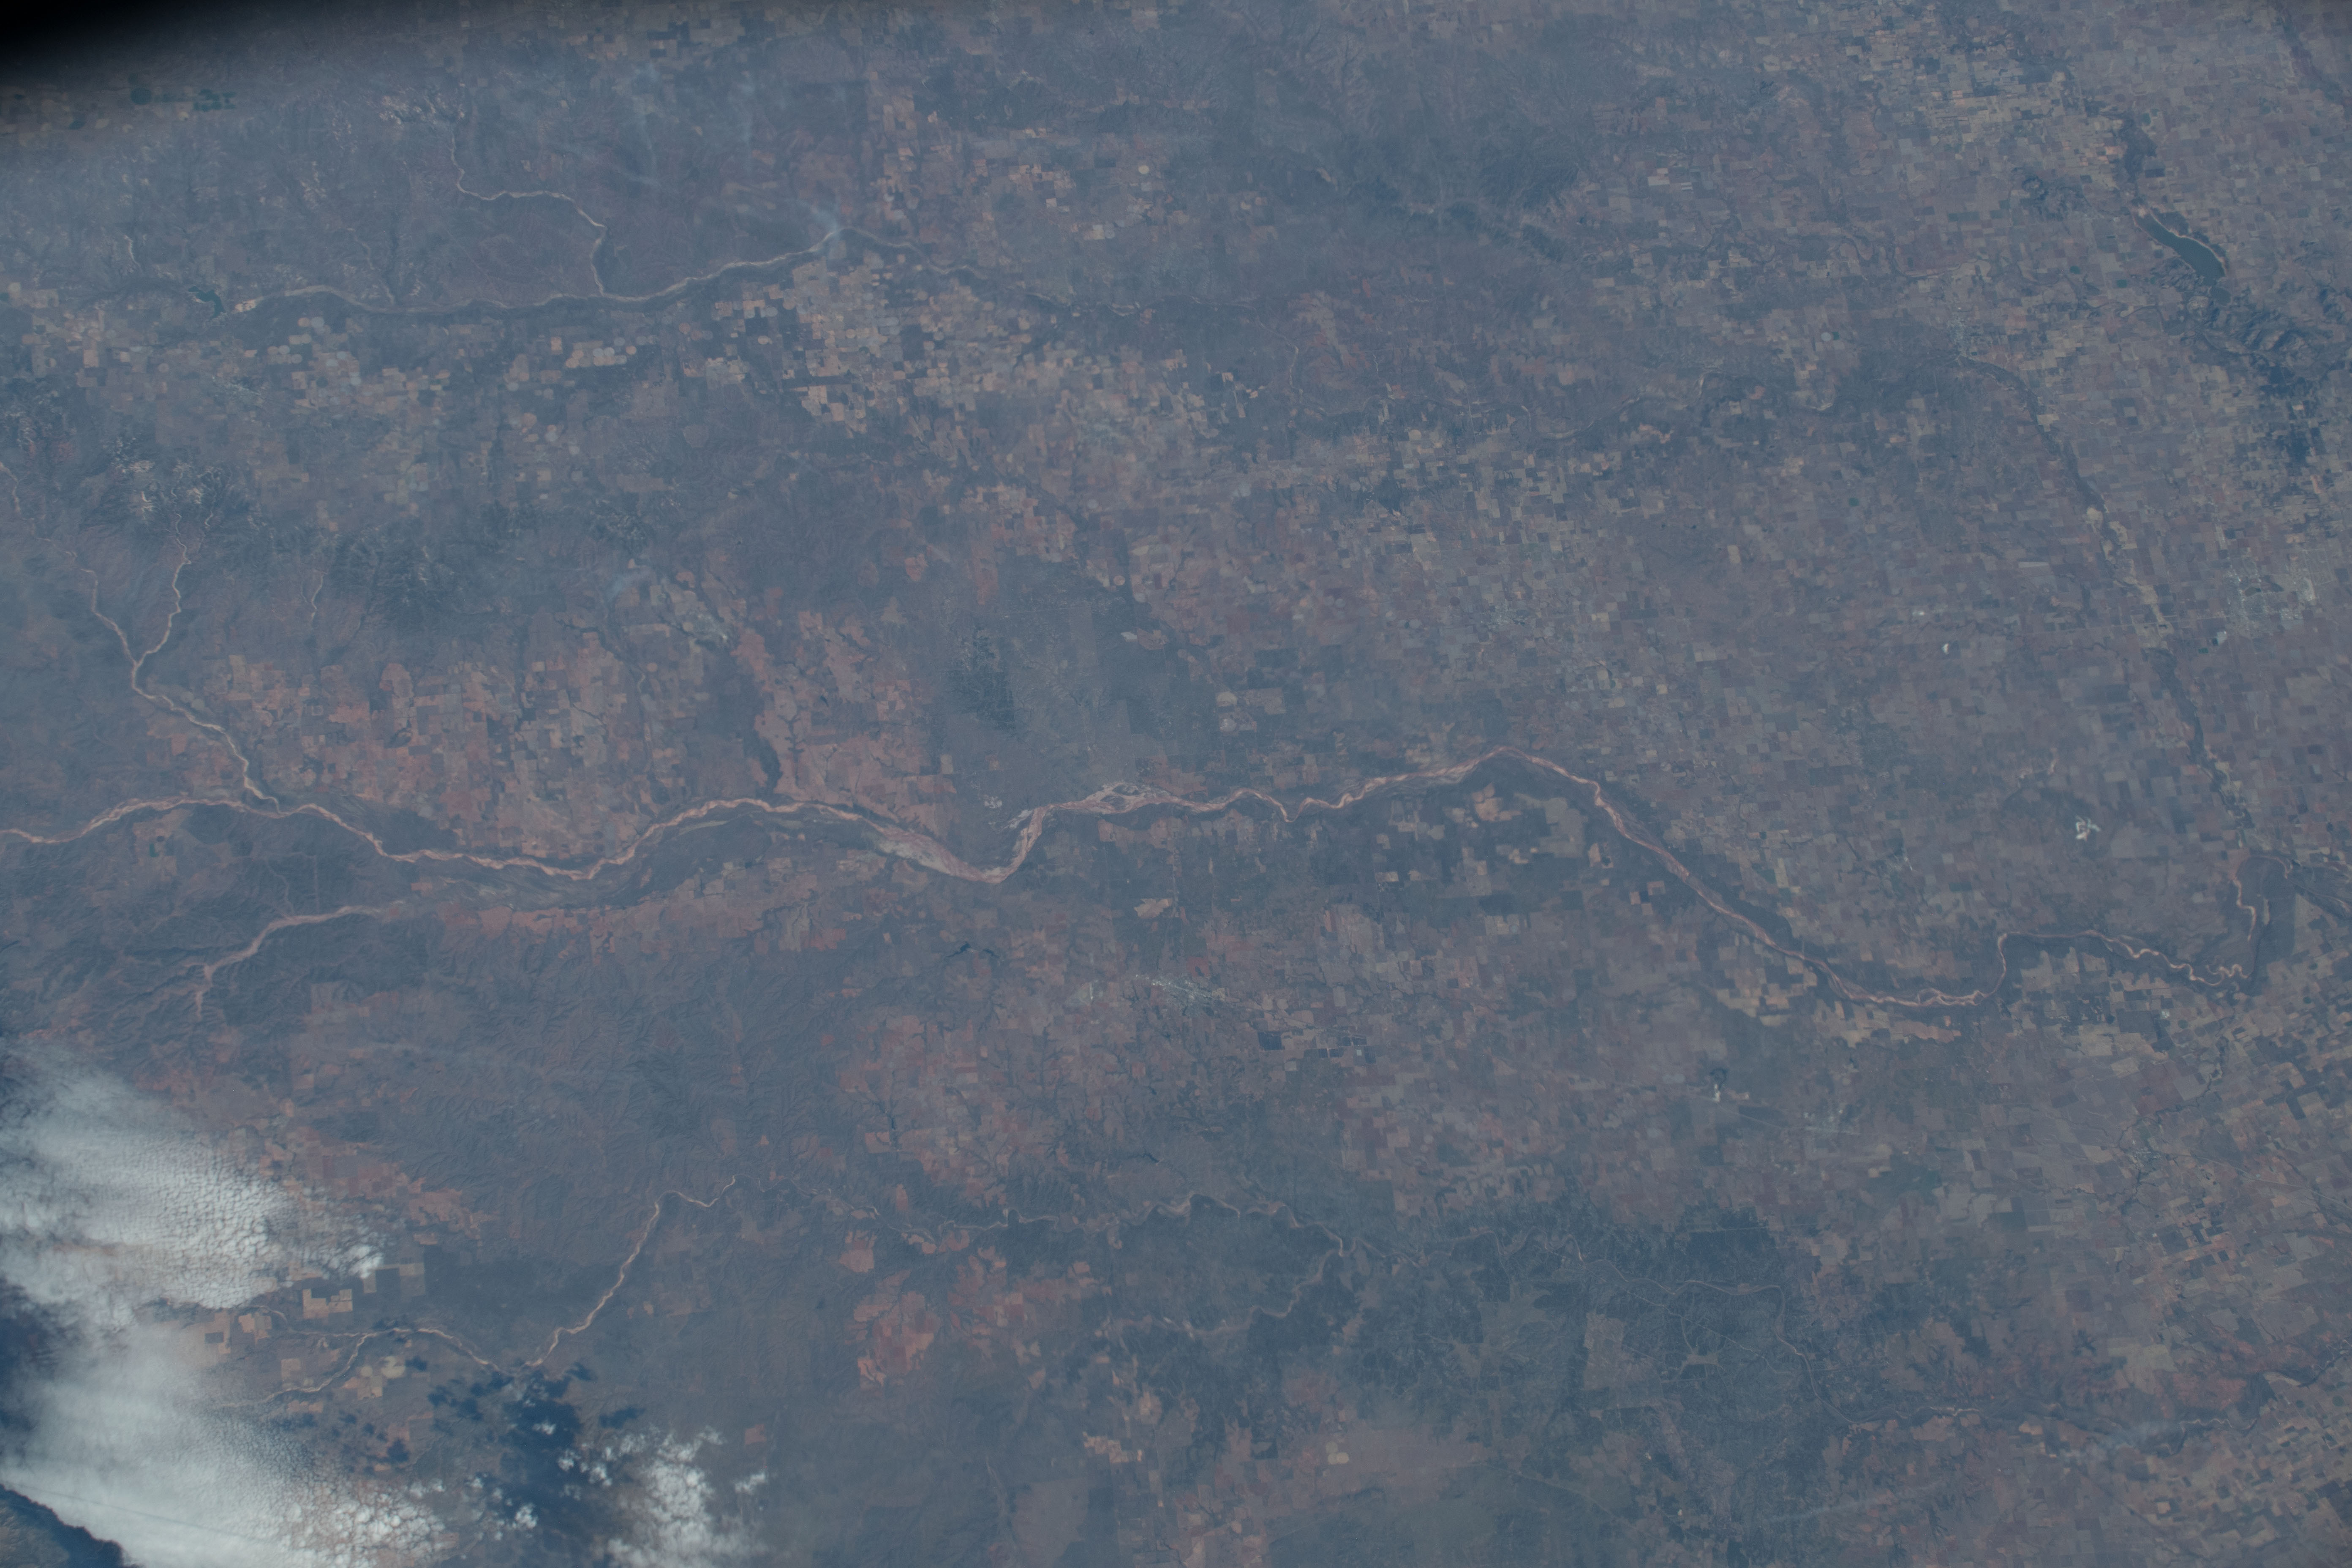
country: USA-TEXAS
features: NOT SPECIFIED, AGRICULTRAL FIELDS, RED RIVER
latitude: 34.5
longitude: -100.1
